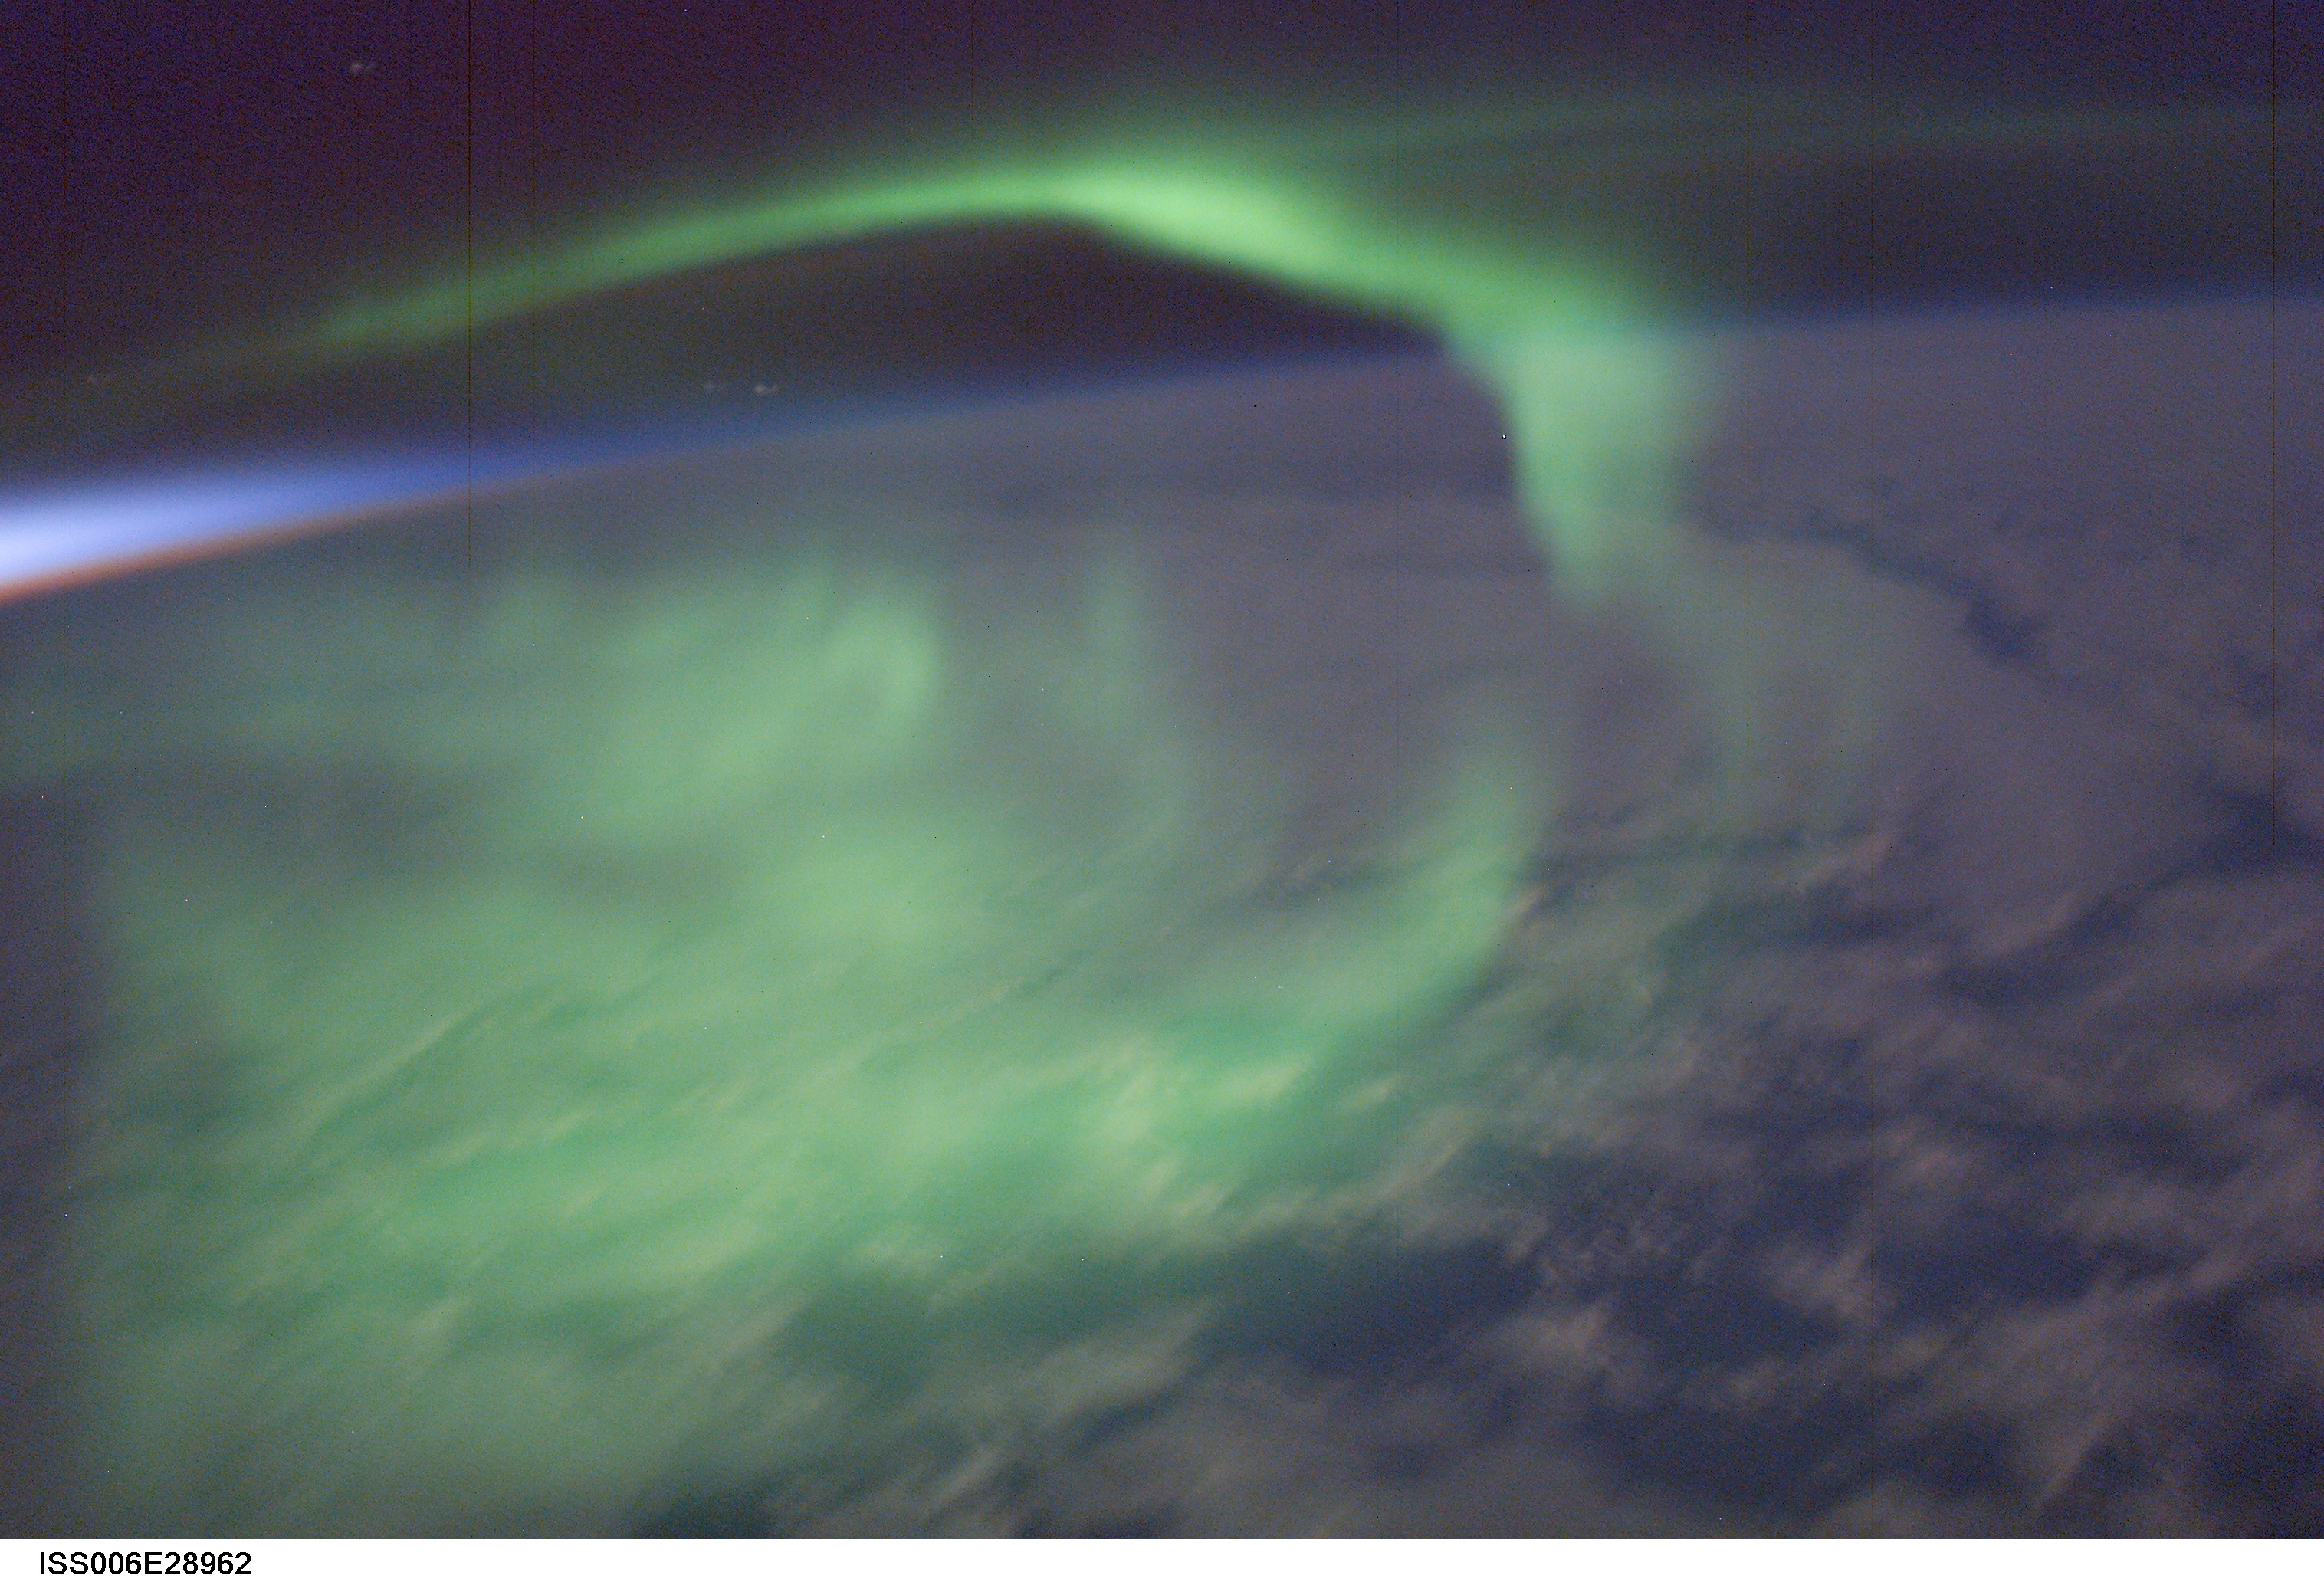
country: AURORA
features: AURORA AUSTRALIS
